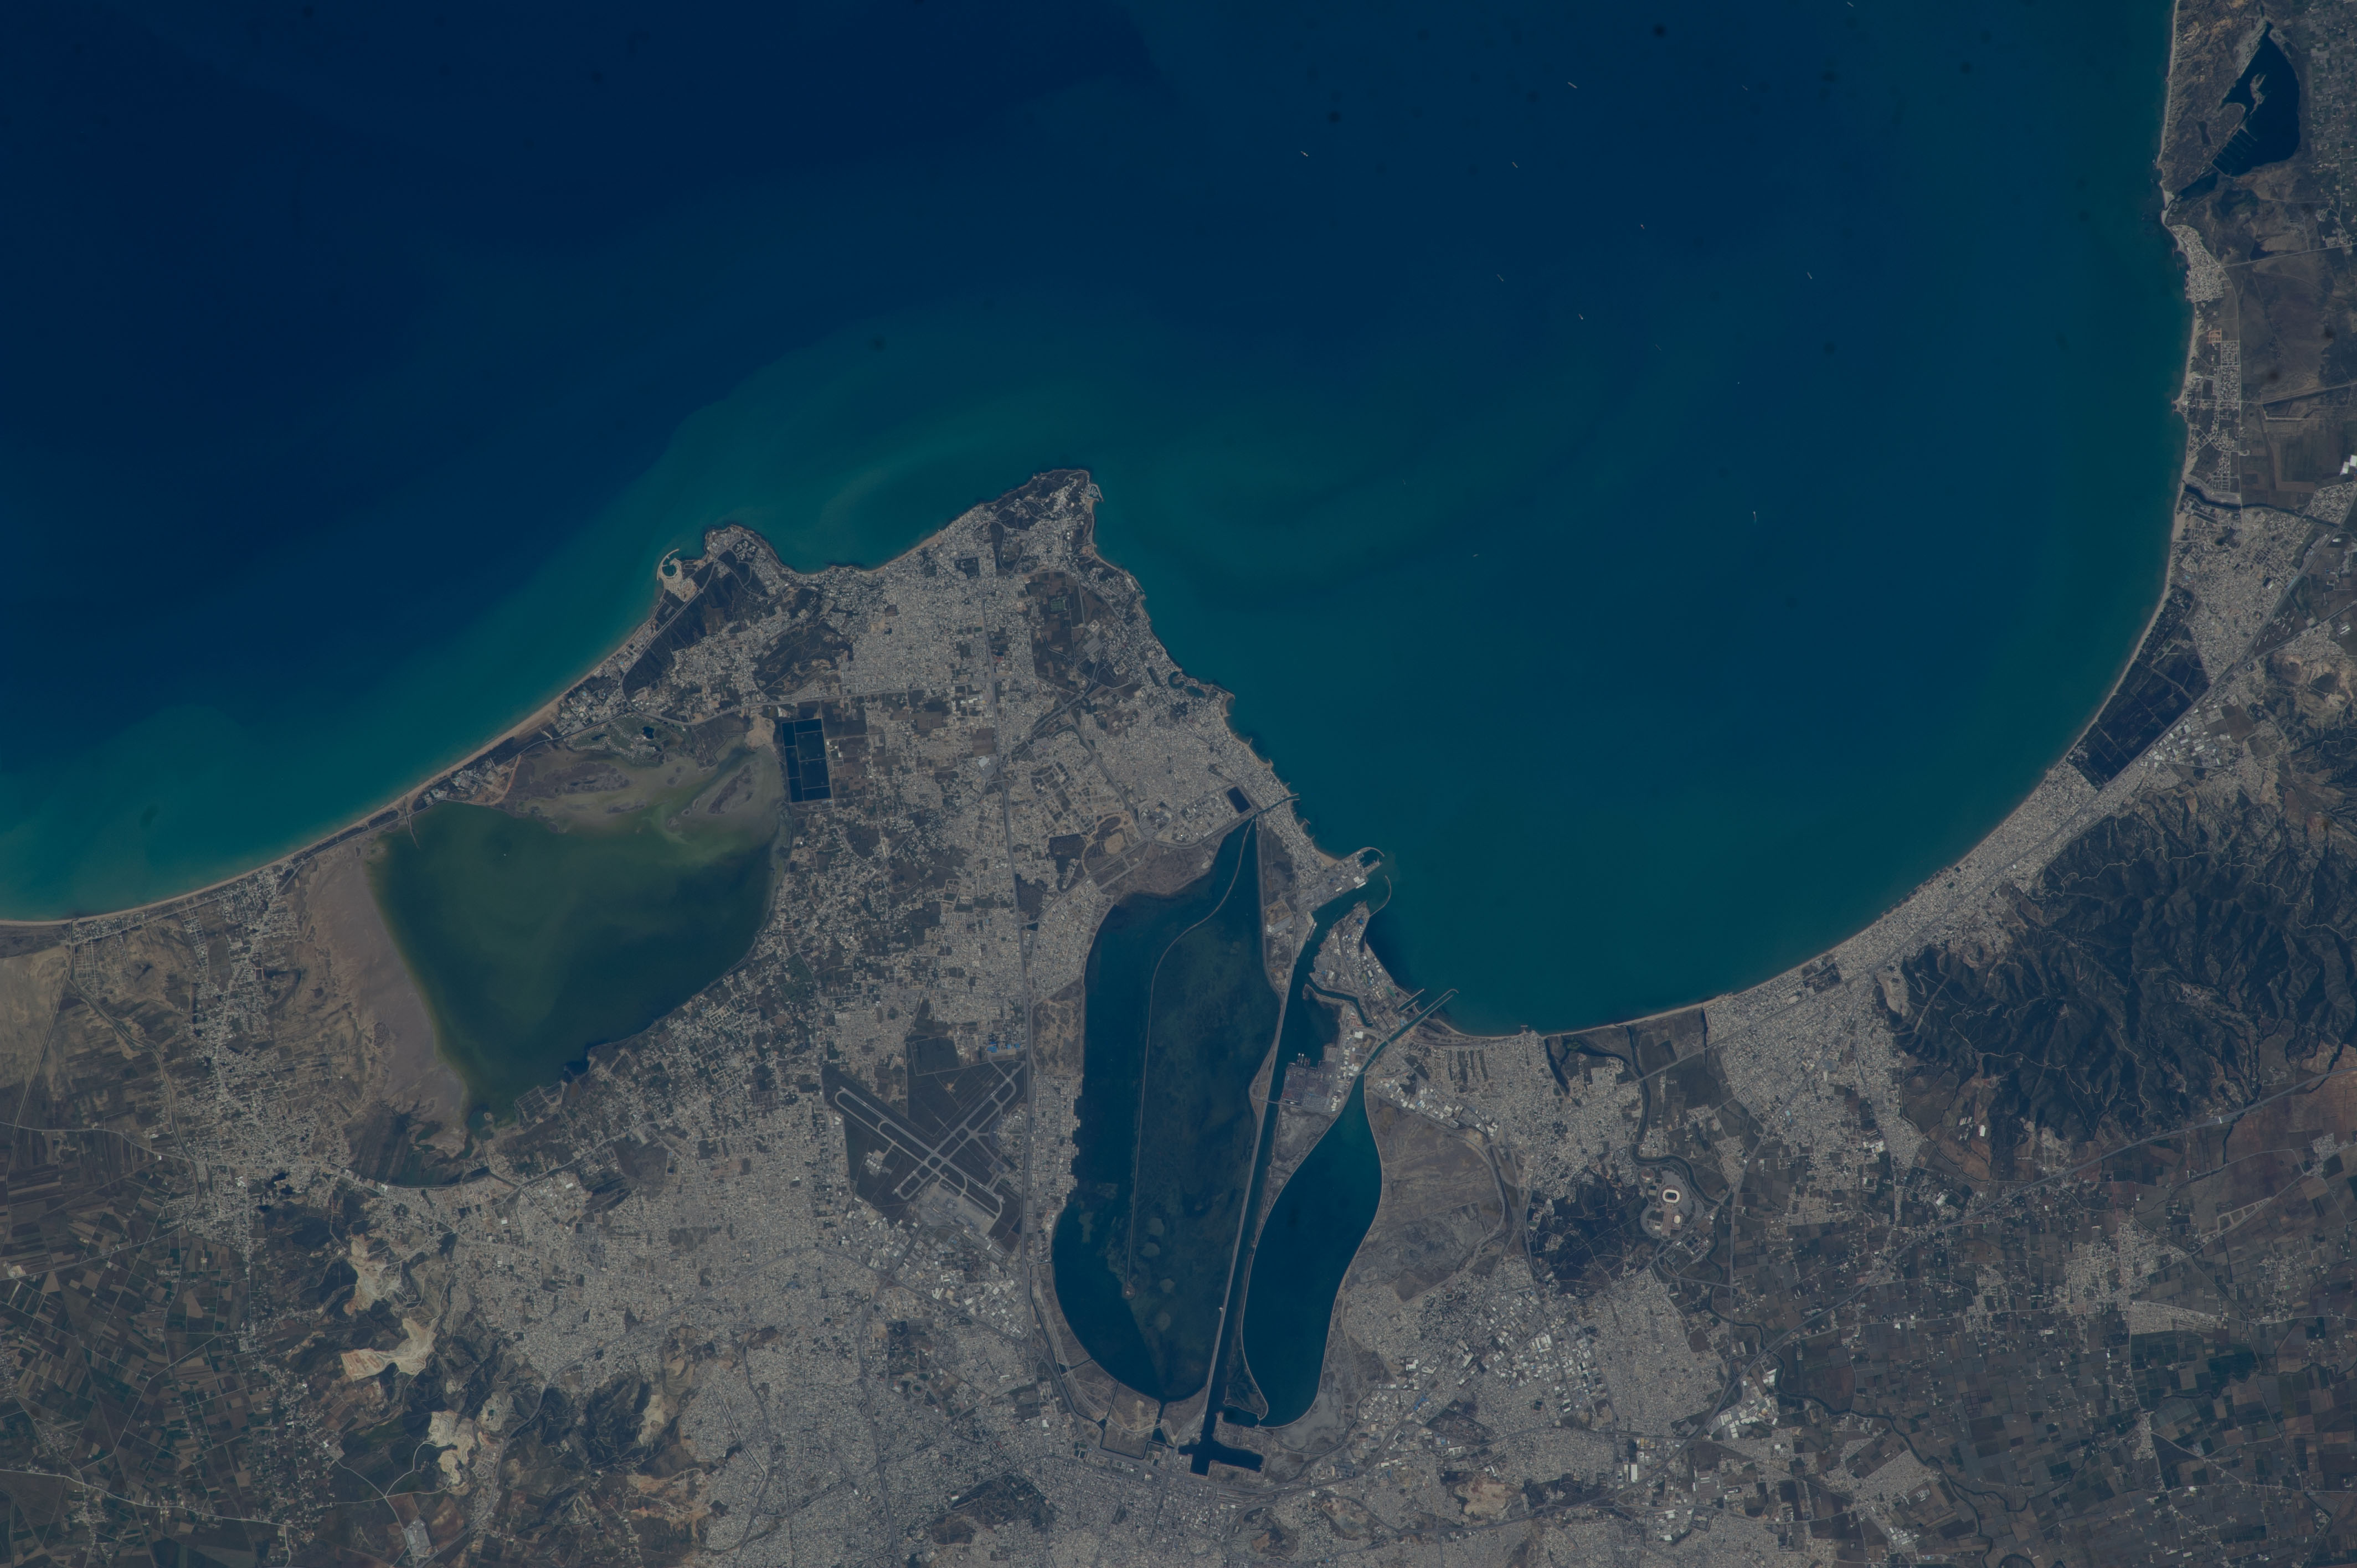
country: TUNISIA
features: COASTLINE, GULF OF TUNIS, TUNIS CITY, TUNIS LAKE, NORTH AFRICA
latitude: 36.8
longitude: 10.3
